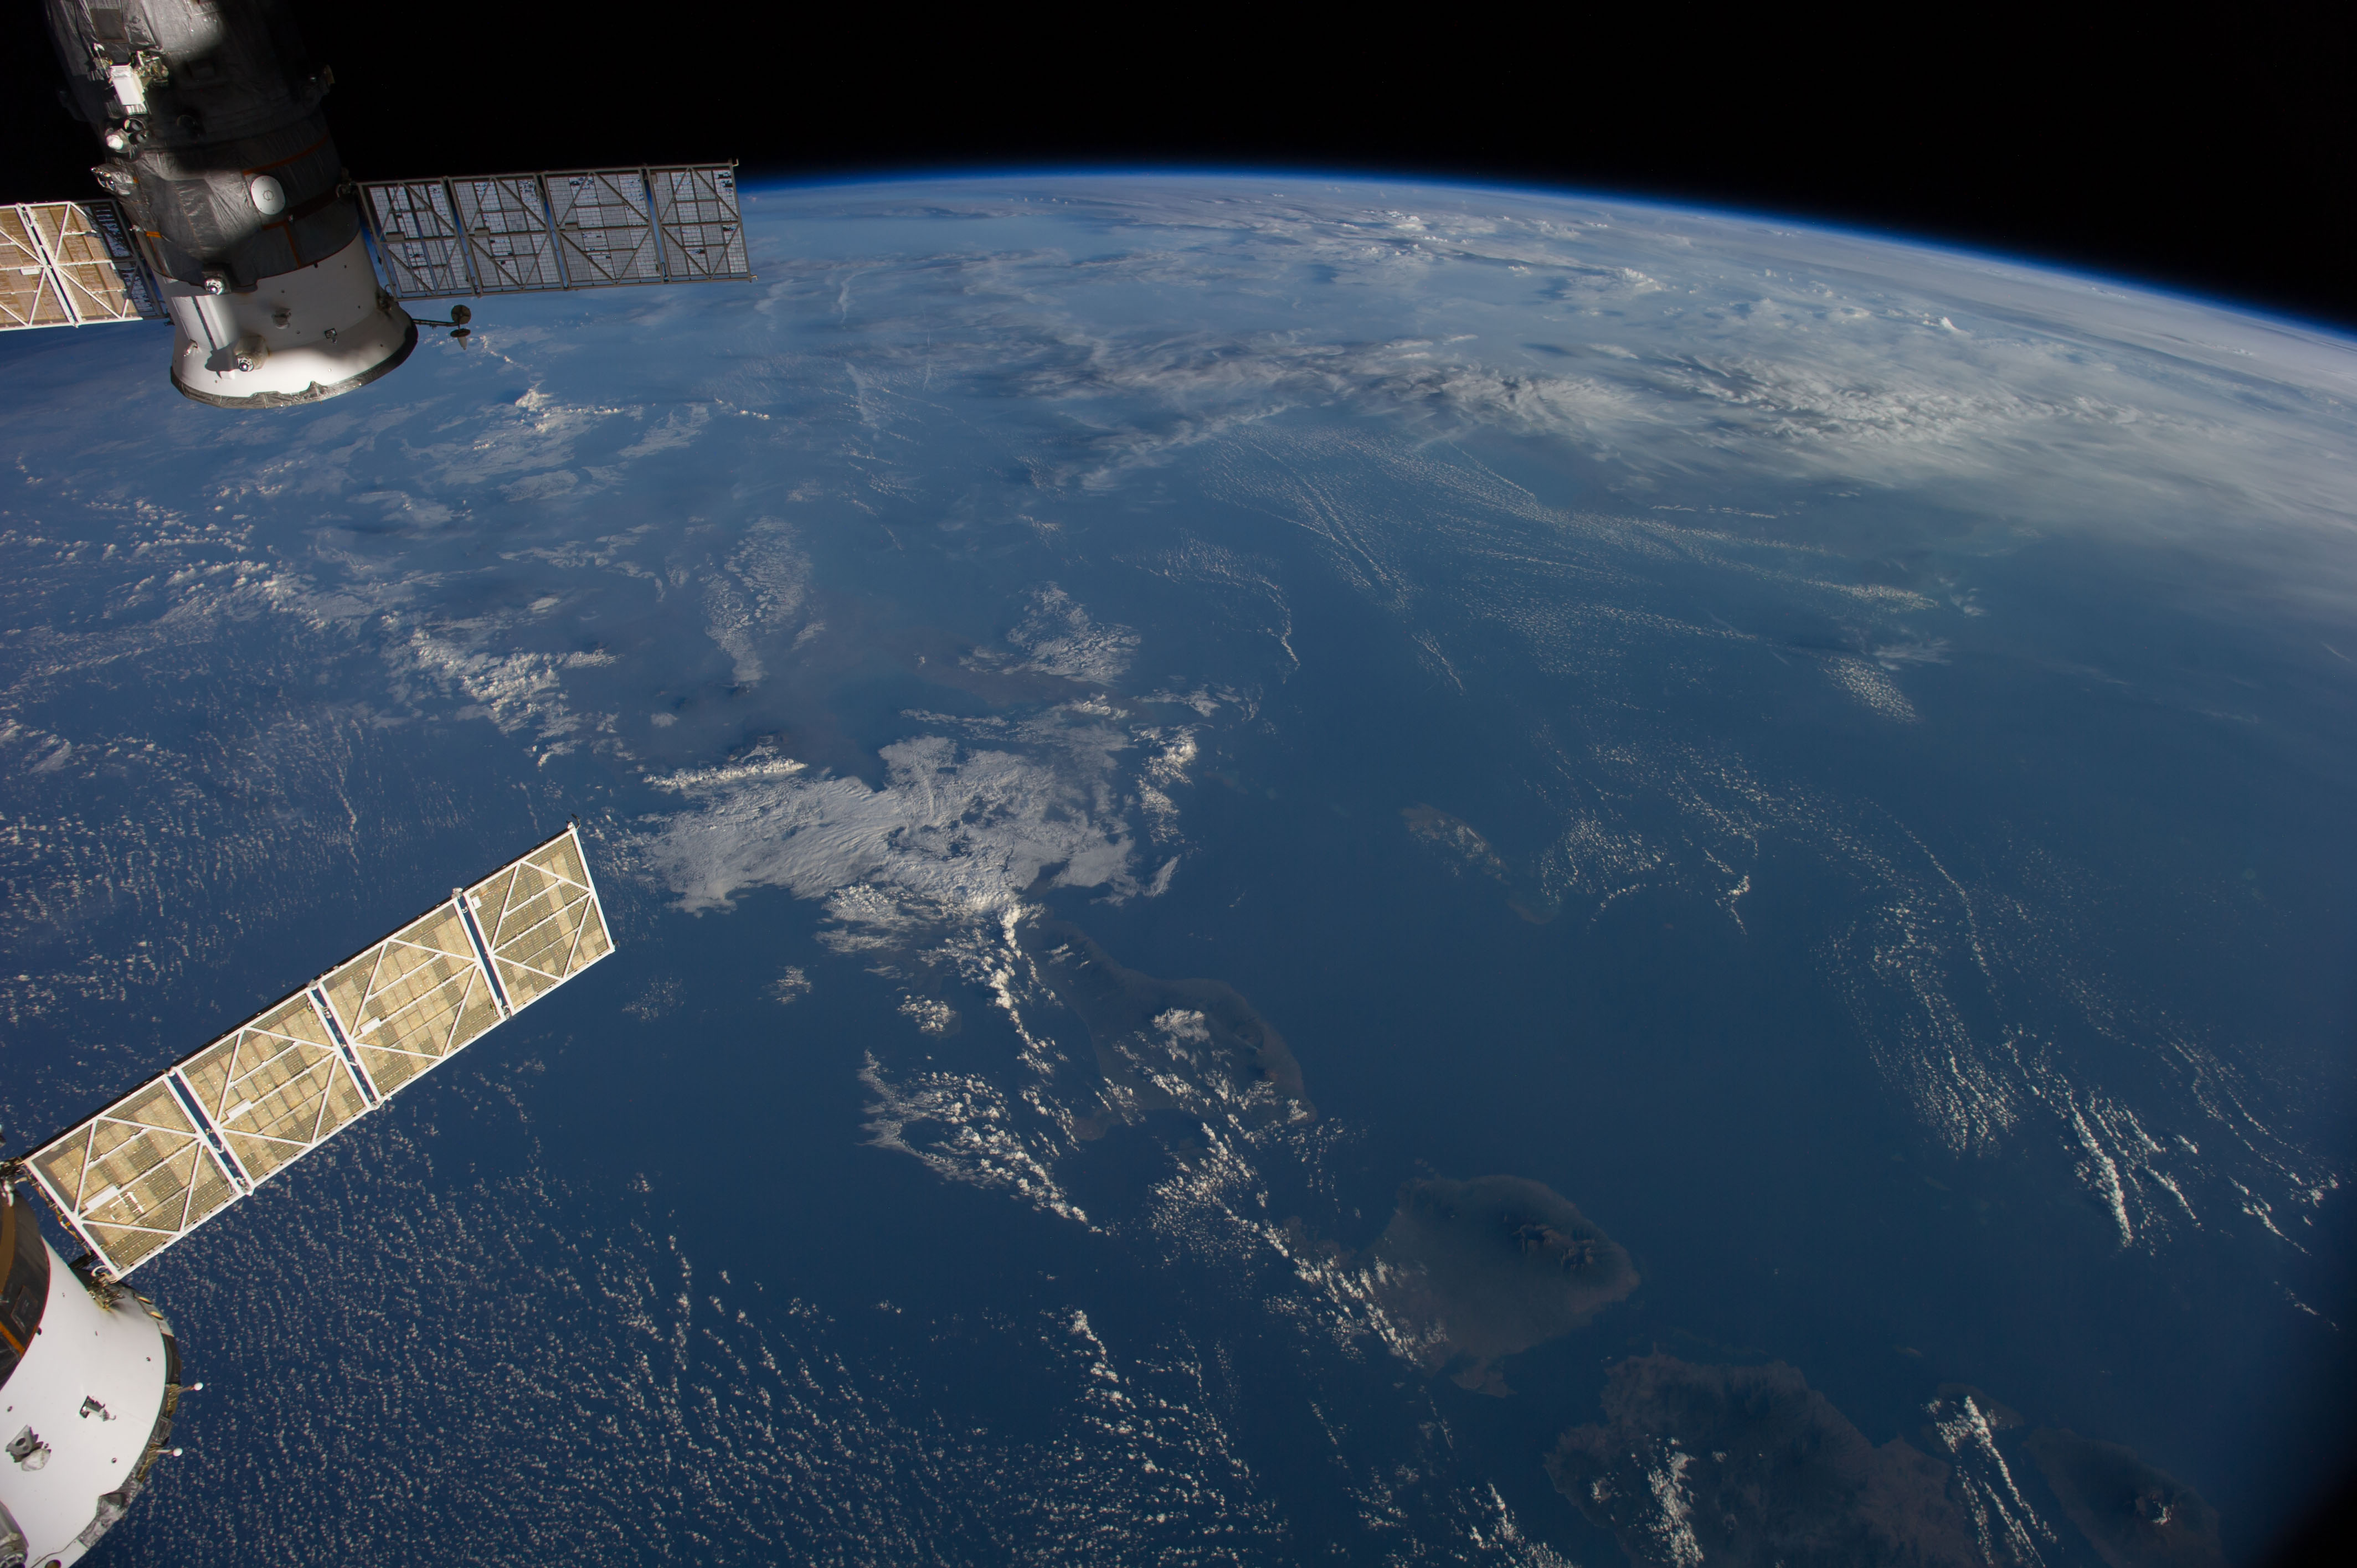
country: INDONESIA-J
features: BALI, W. NUSA TENGGARA, BALI S., JAVA S., ATMOSPHERIC LIMB
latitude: -7.0
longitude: 114.5
